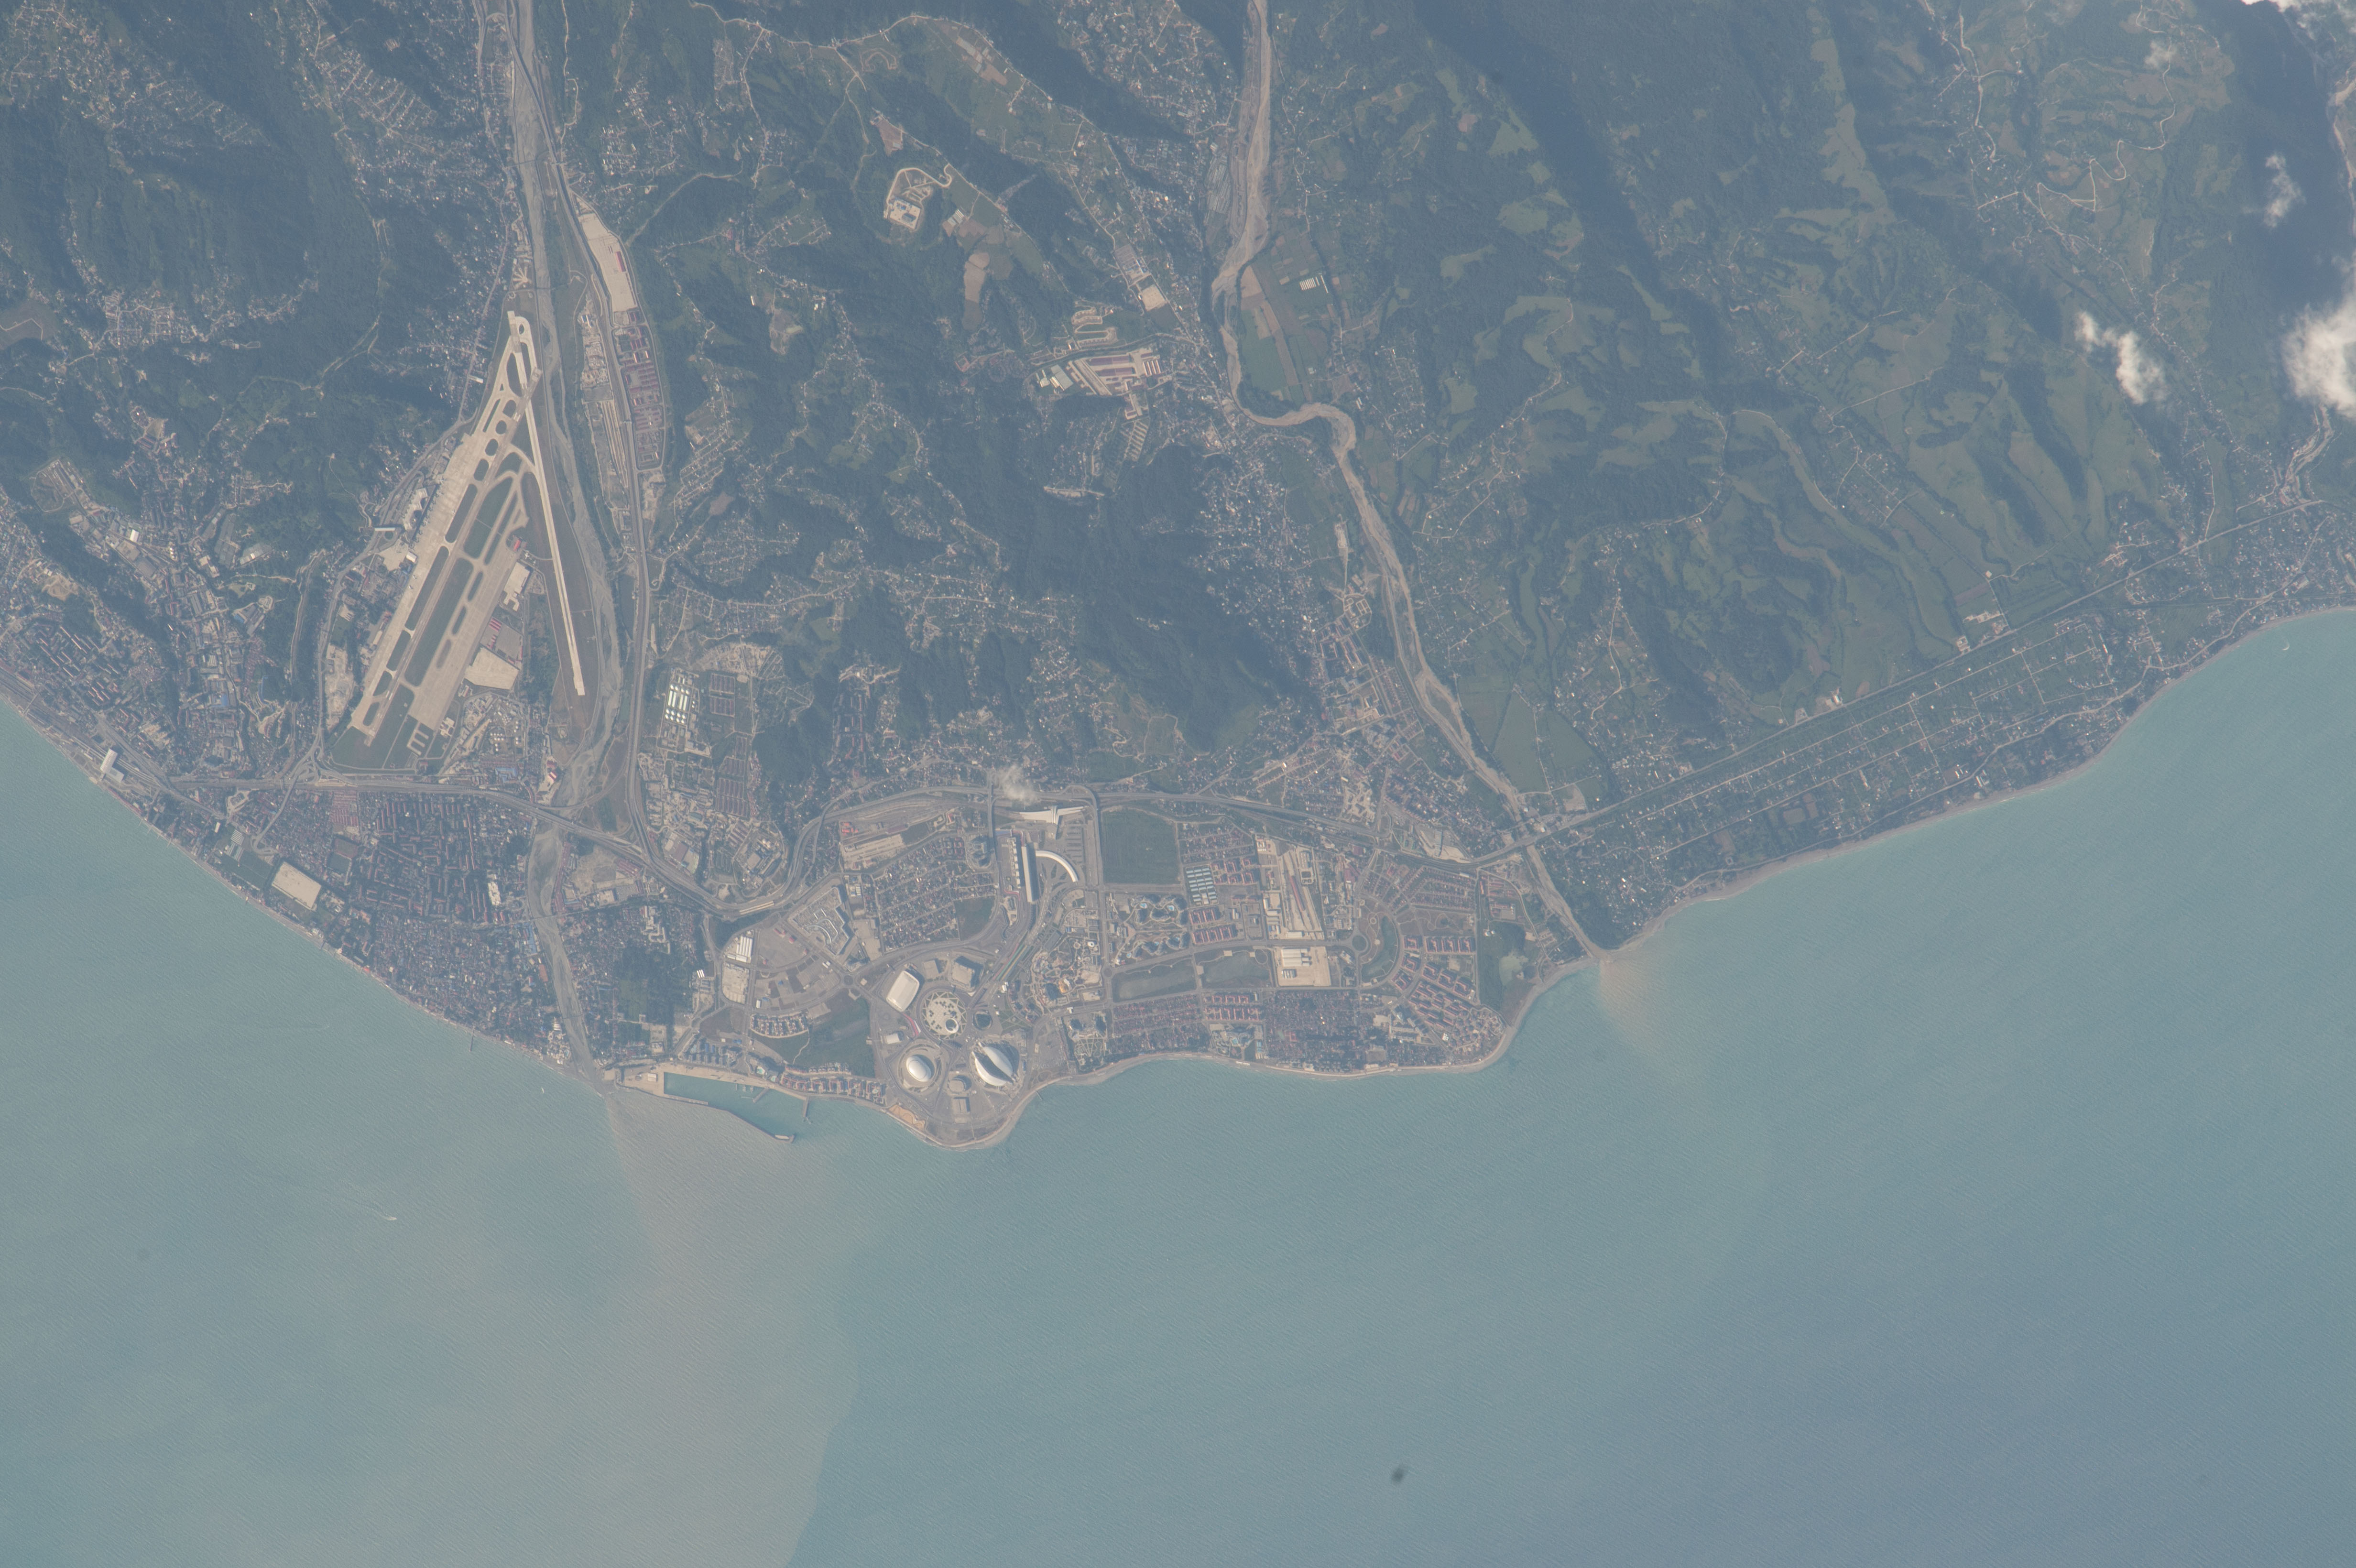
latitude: 43.4
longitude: 40.0
